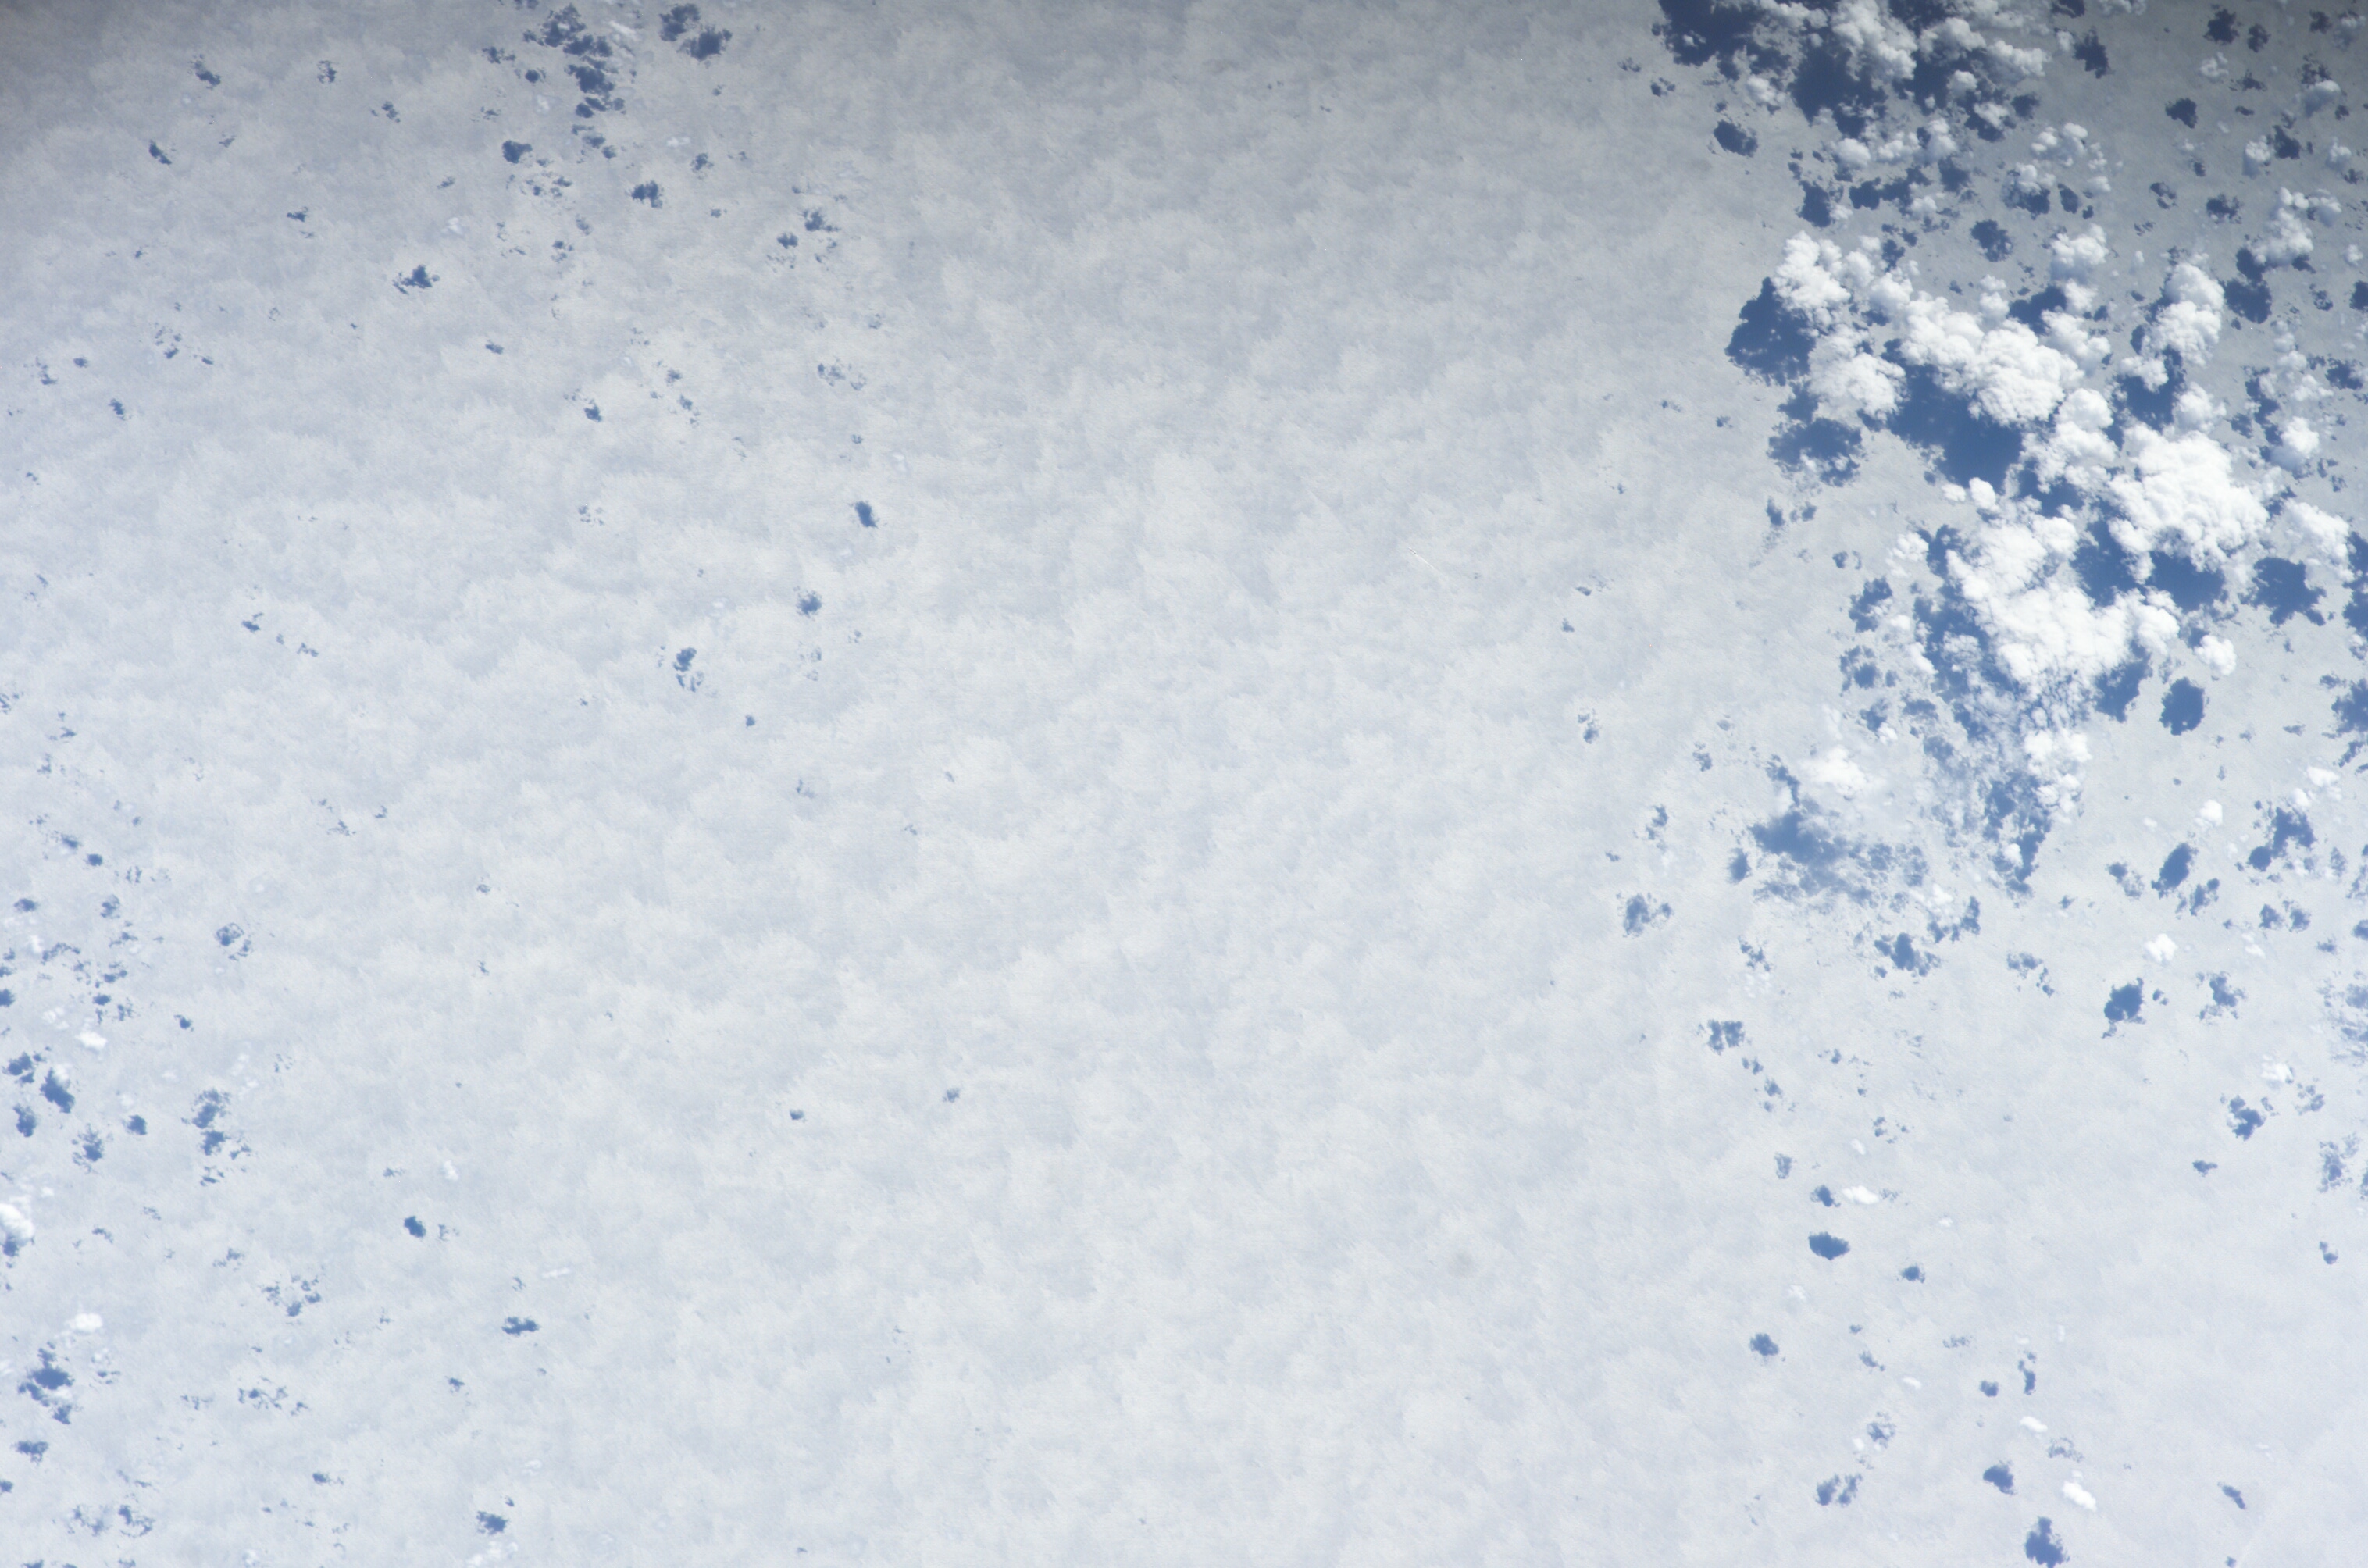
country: ATLANTIC OCEAN
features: SEA SURFACE, GLINT, LOW CLOUDS
